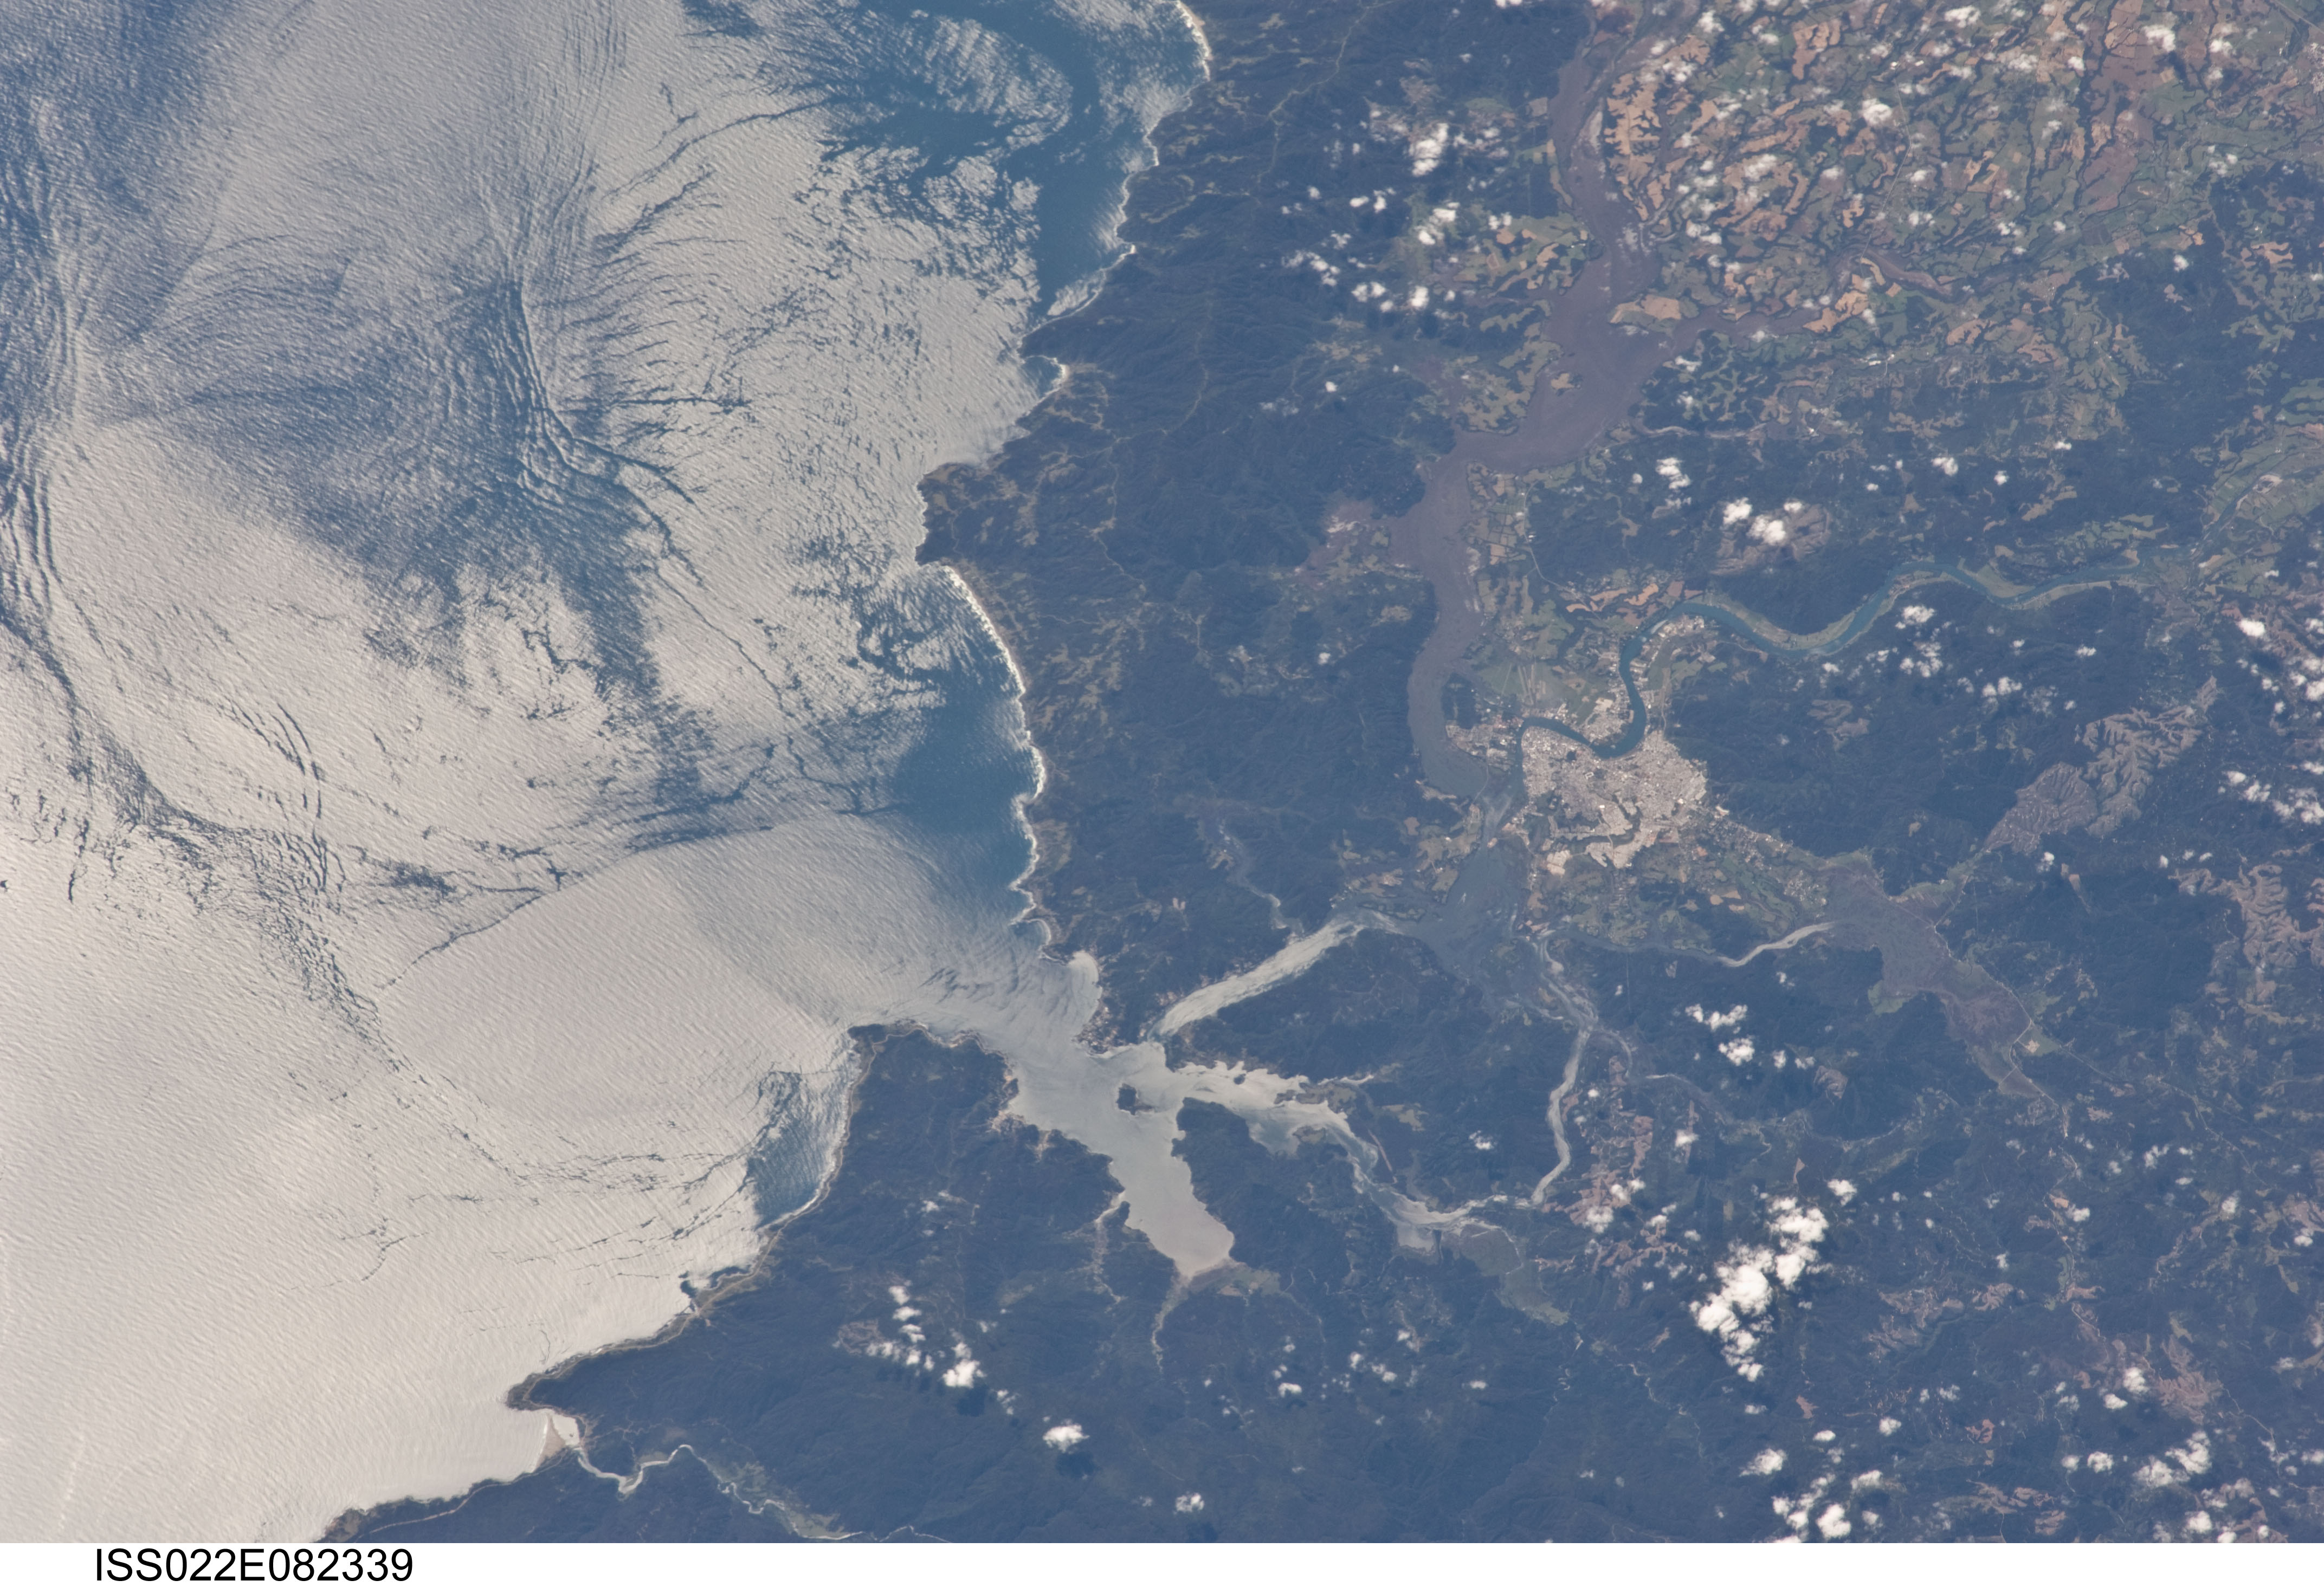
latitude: -39.8
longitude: -73.4
